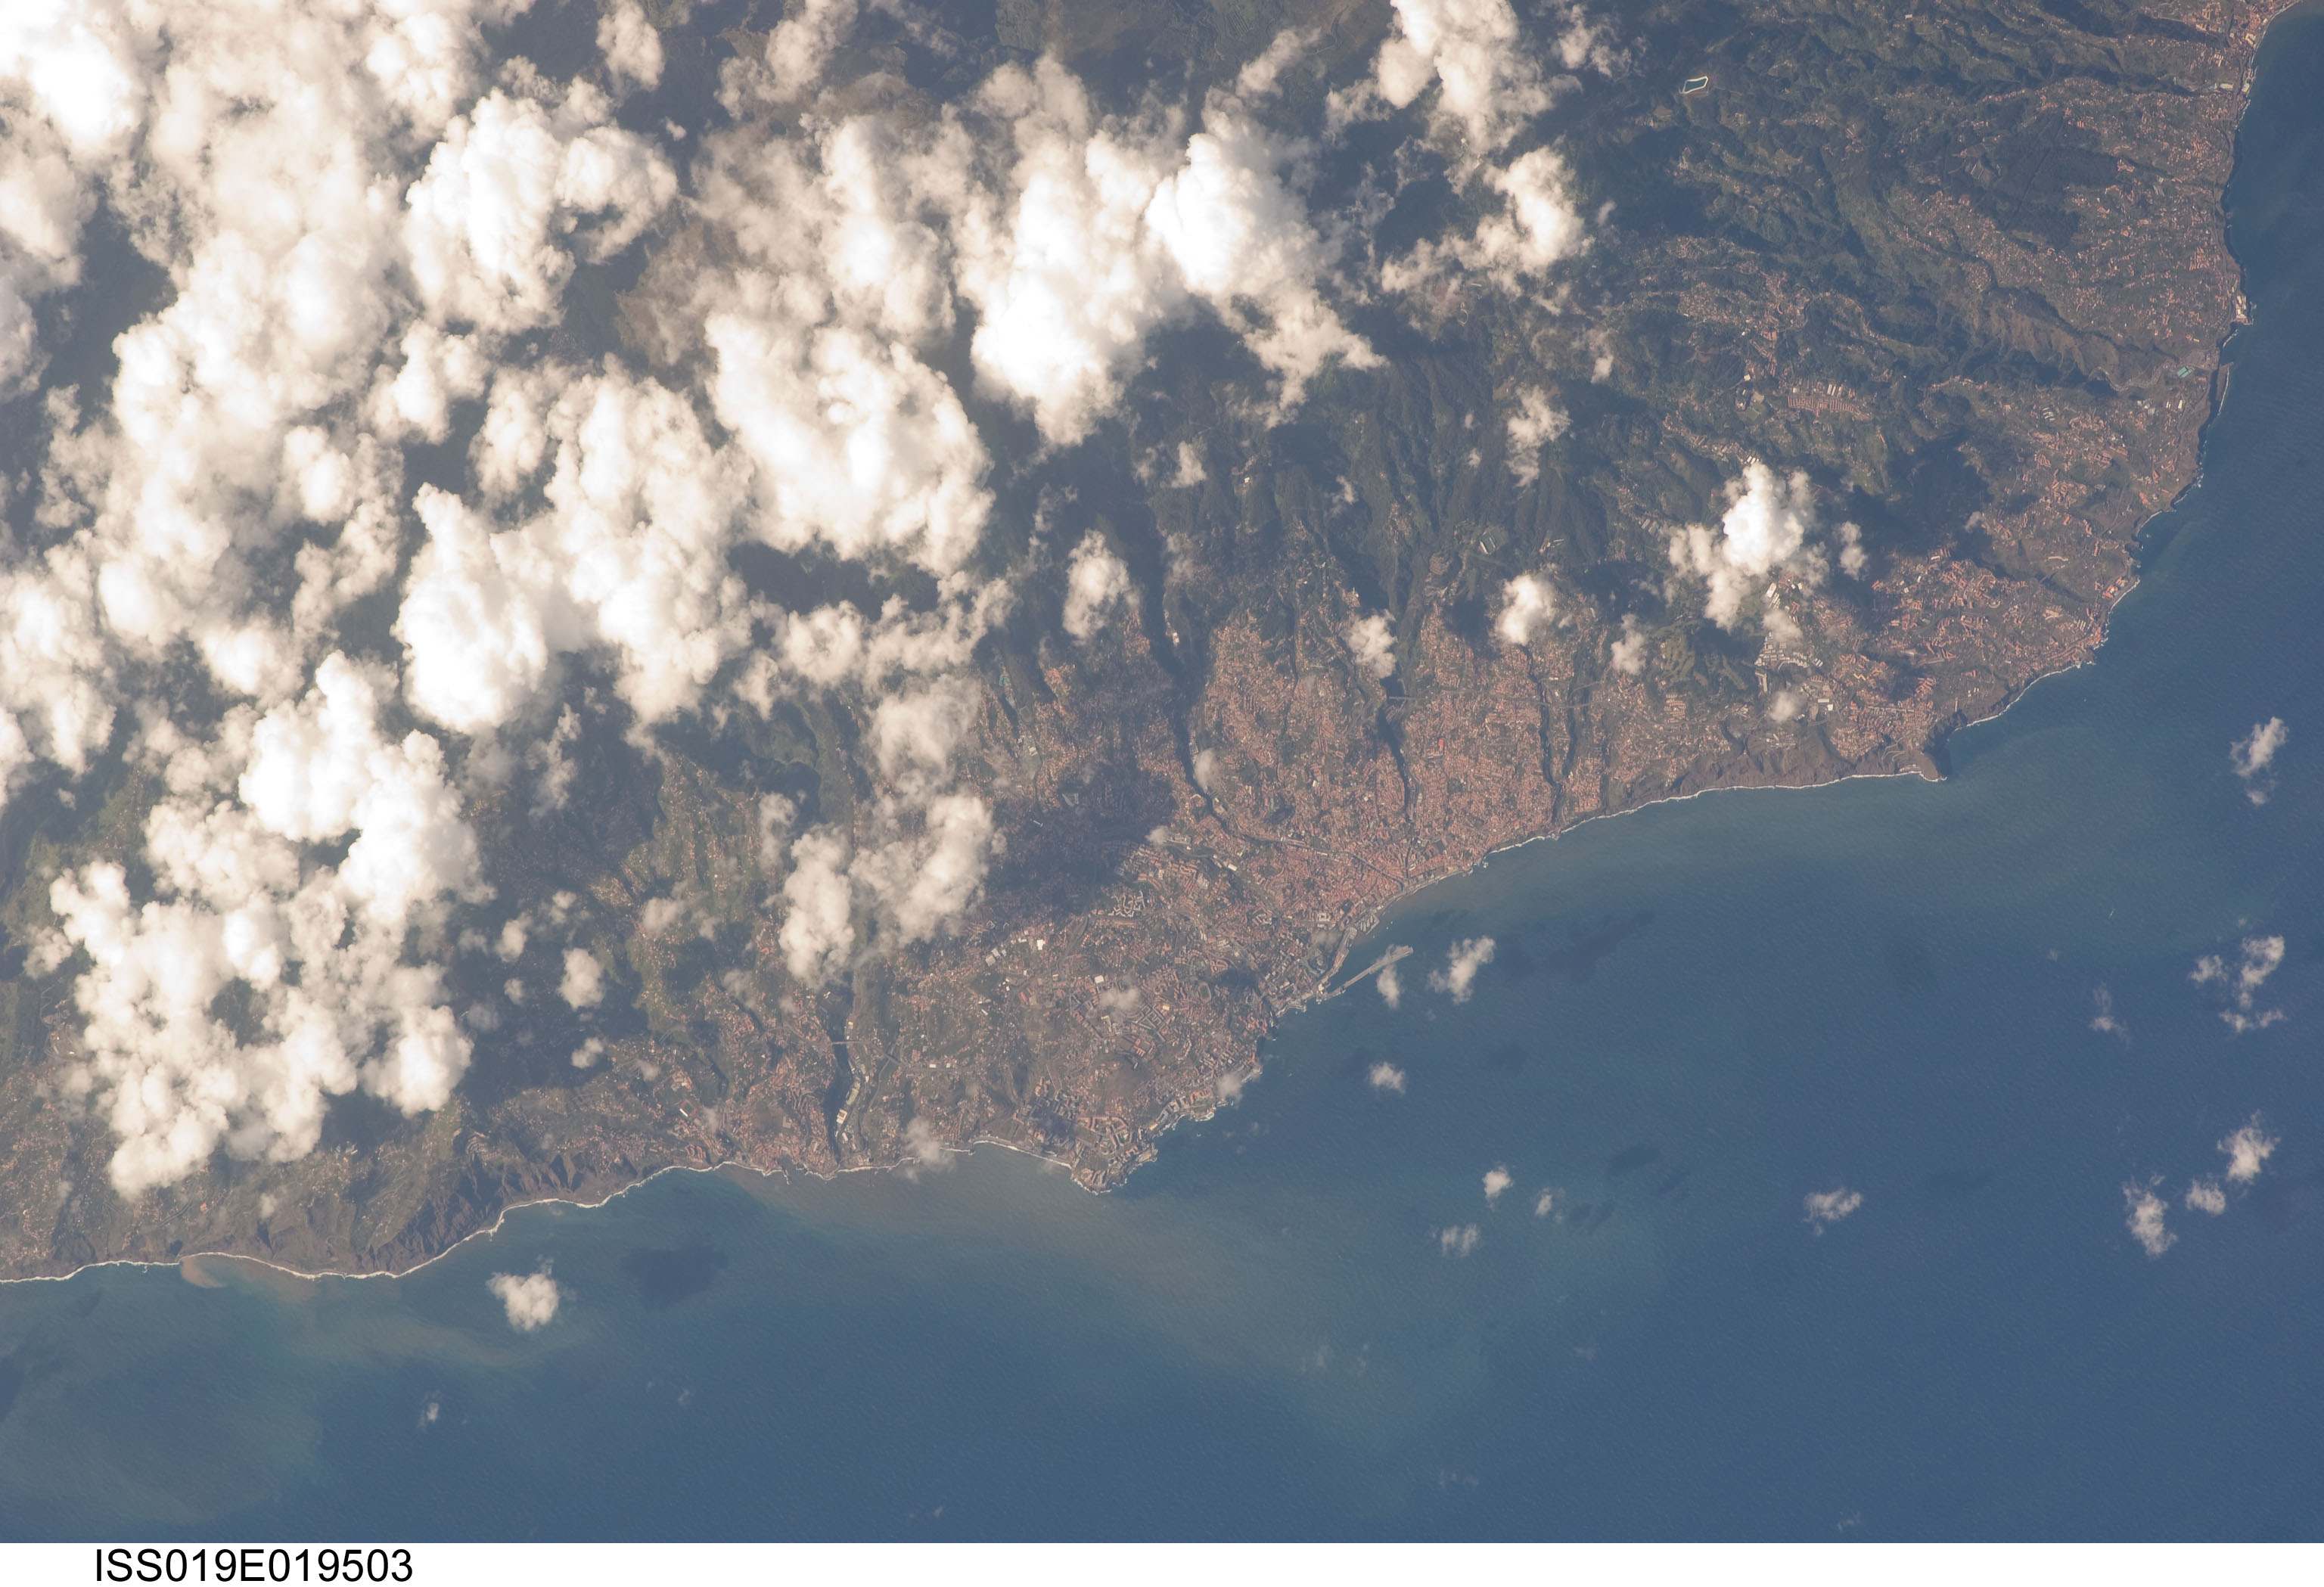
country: MADEIRA ISLANDS
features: SE. MADEIRA ISLAND, FUNCHAL, FOR., RAVINES
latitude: 32.7
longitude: -16.9
